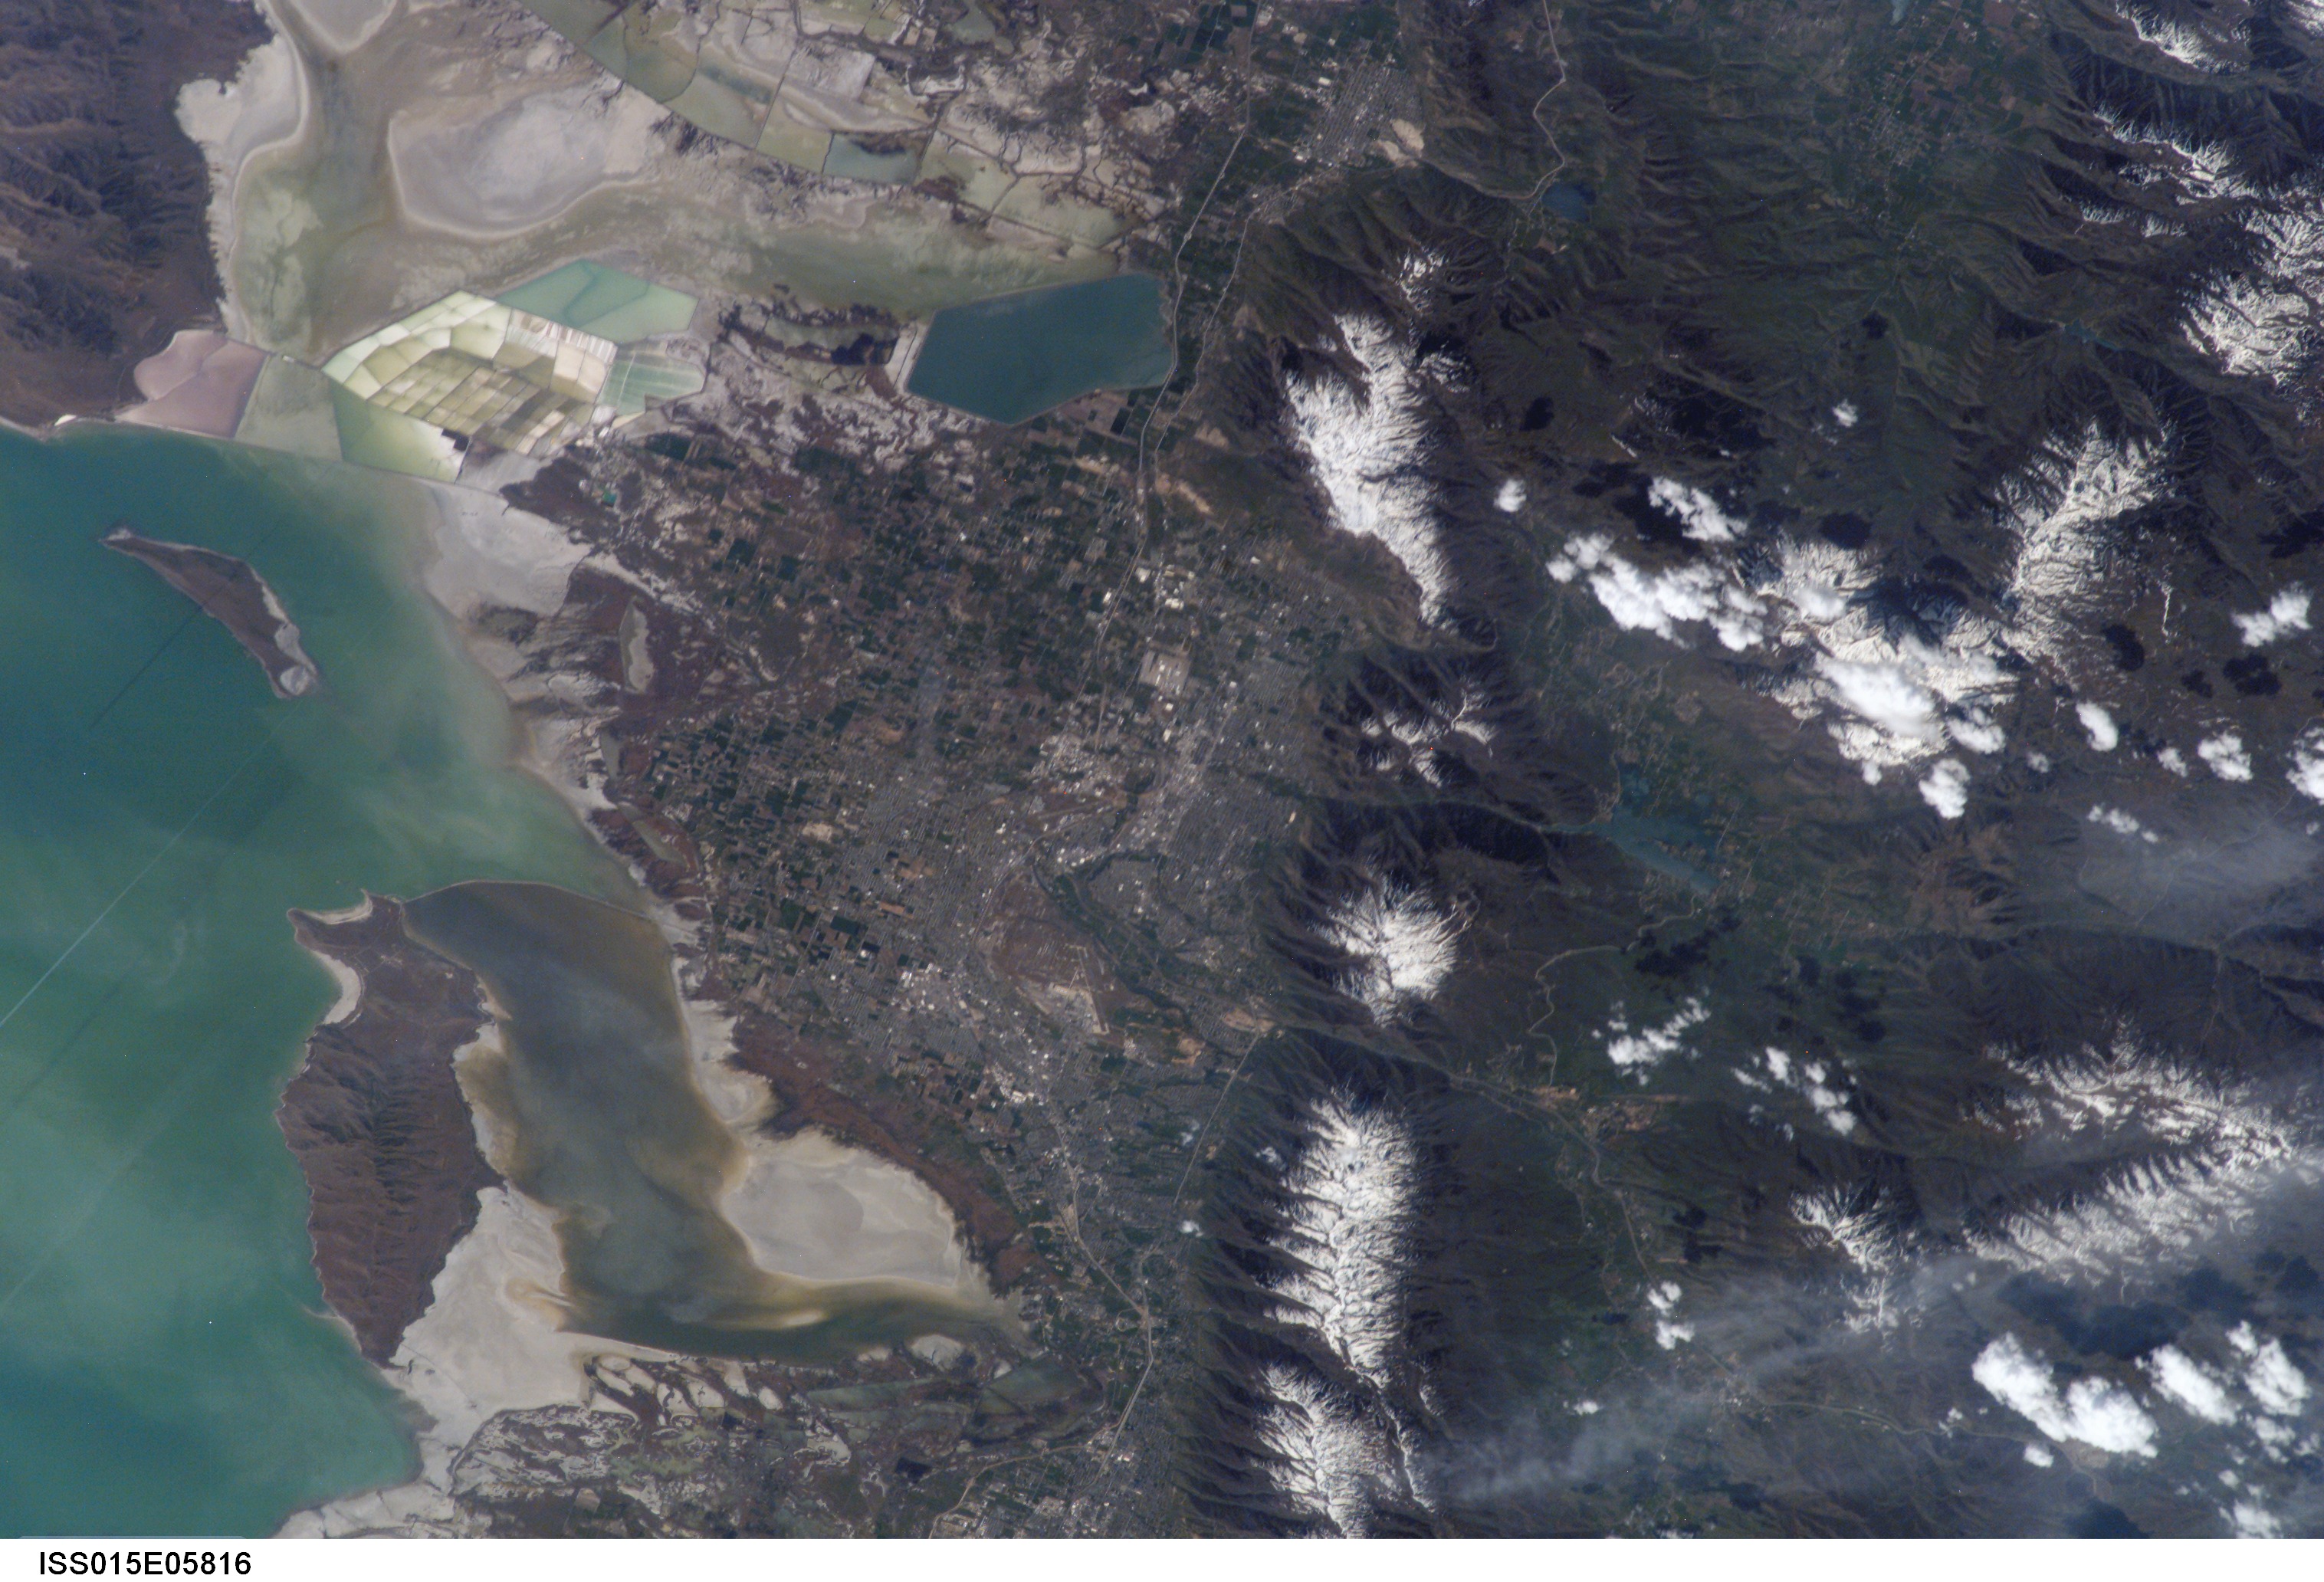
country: USA-UTAH
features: OGDEN, ANTELOPE I., WASATCH MTS.
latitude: 41.4
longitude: -112.7
